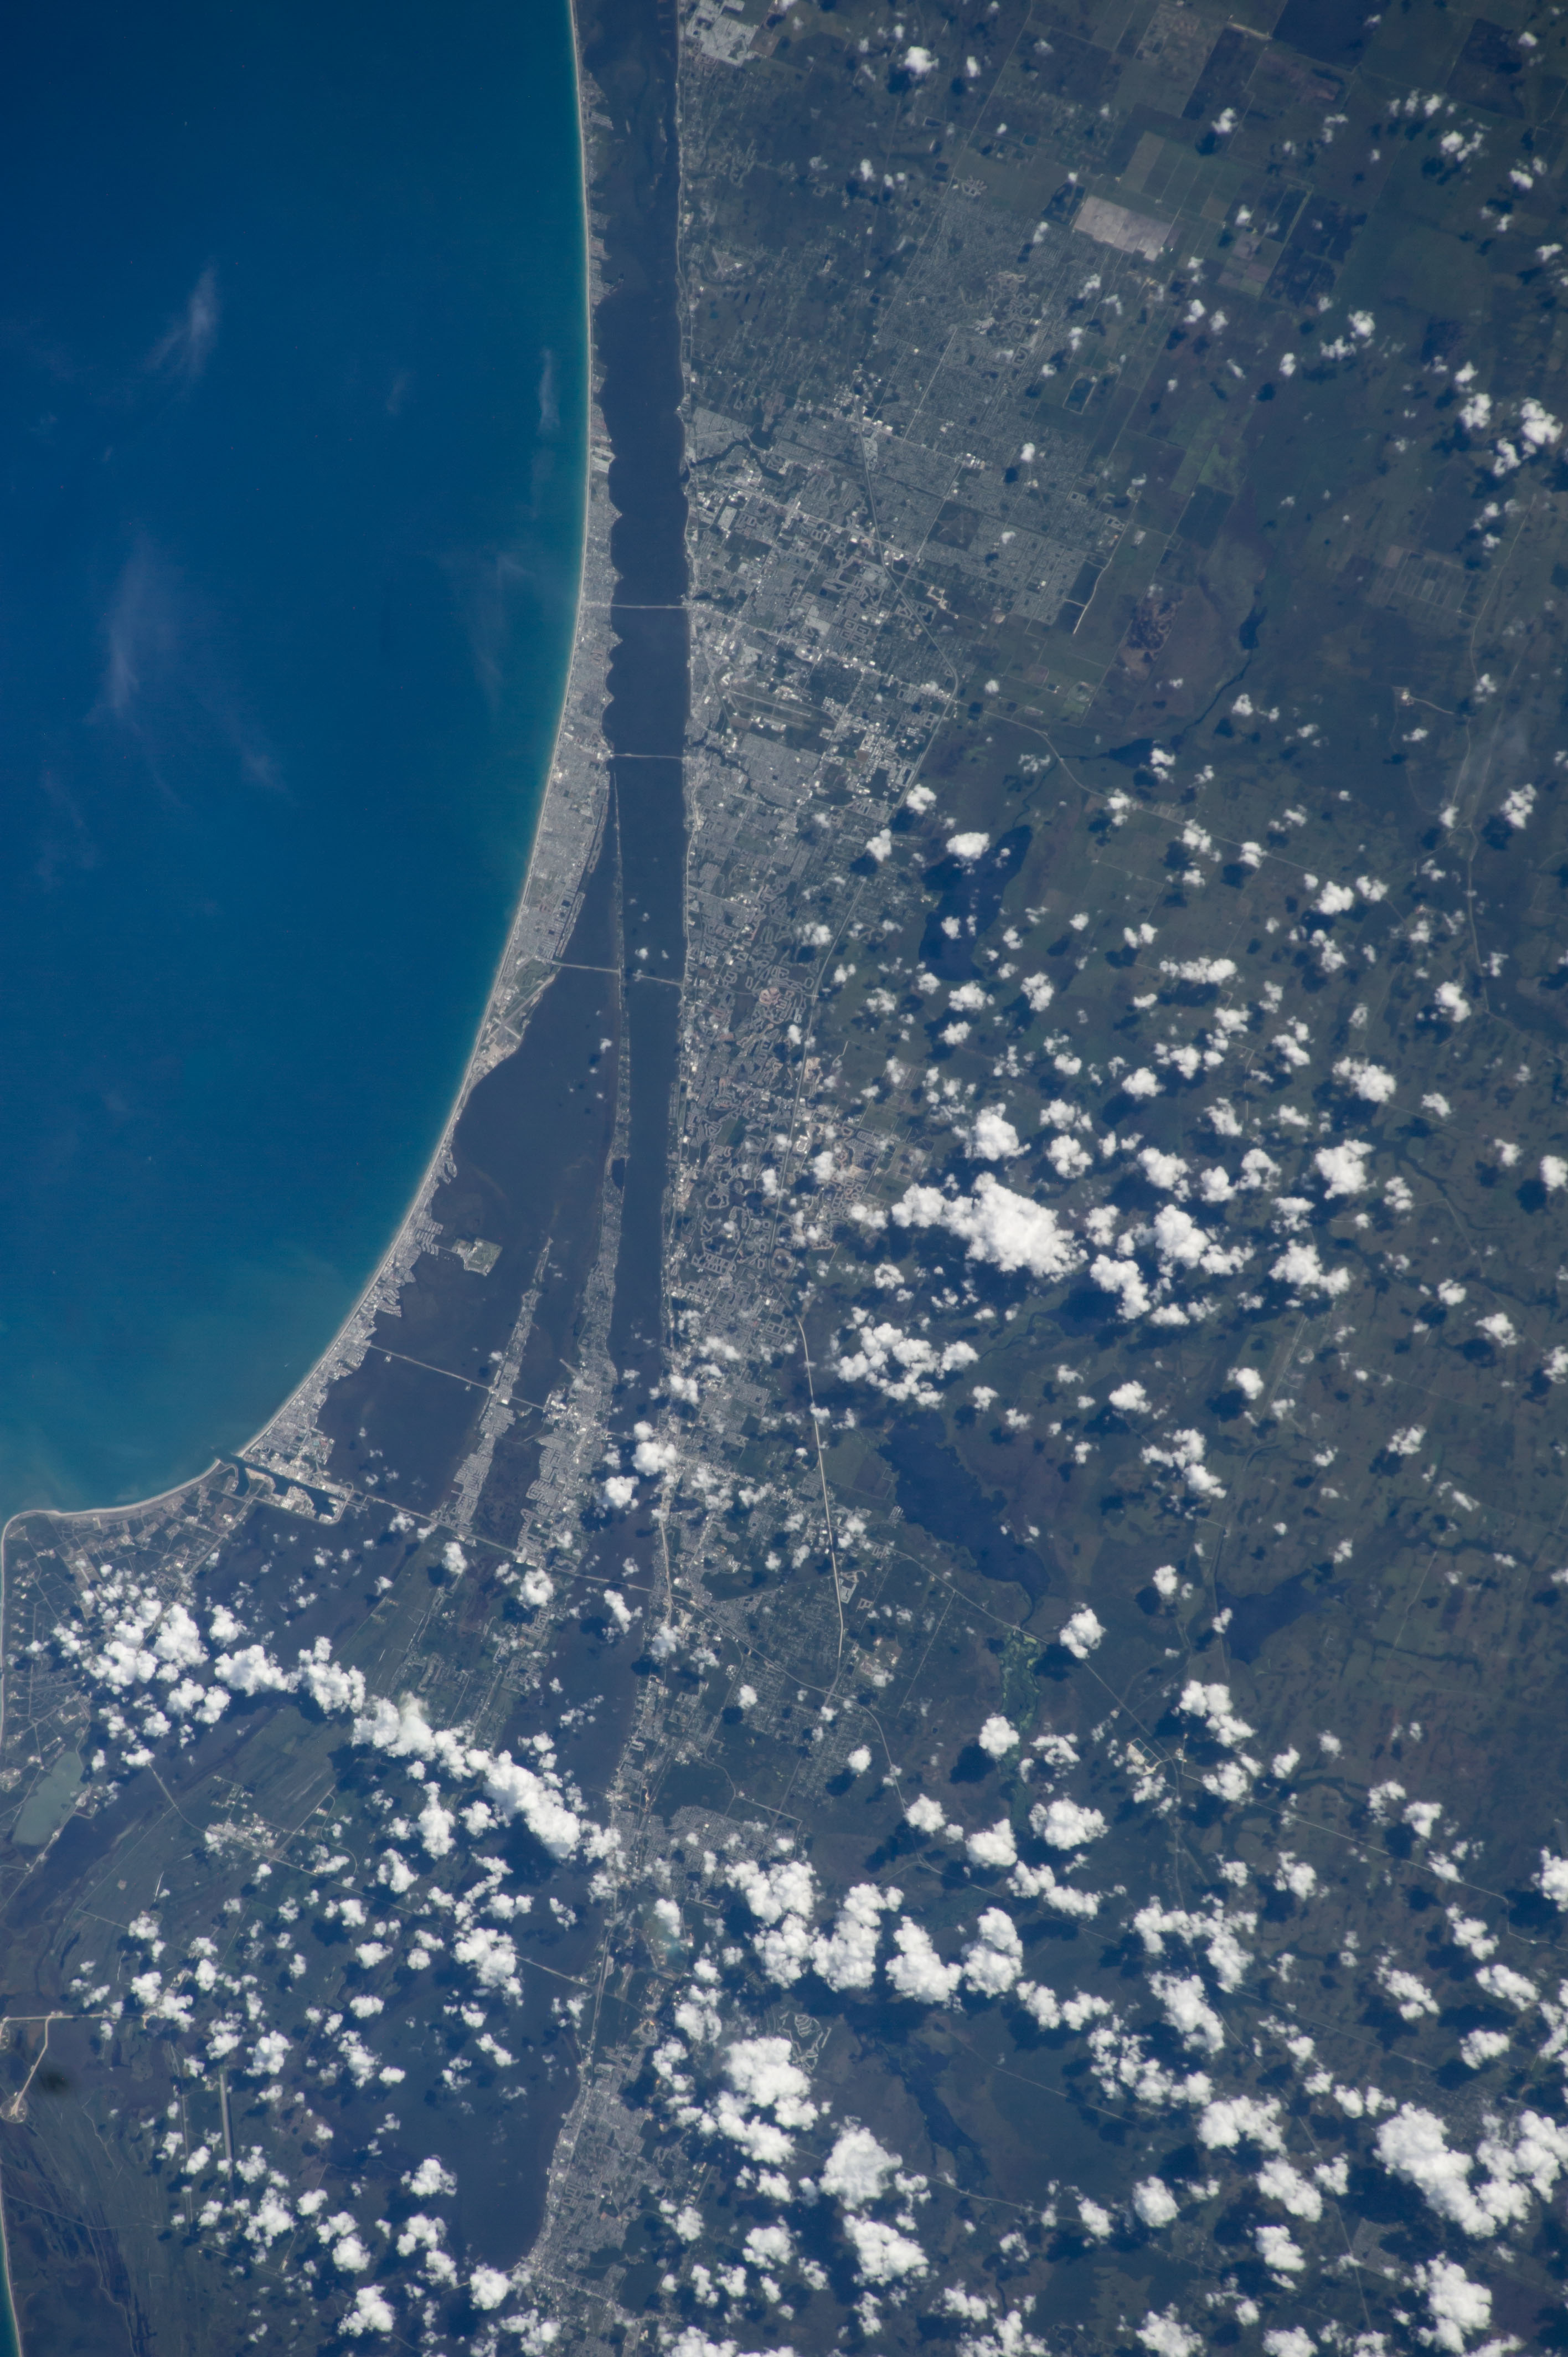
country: USA-FLORIDA
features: TITUSVILLE, INDIAN RIVER, KENNEDY SPACE CENTER, ATLANTIC OCEAN
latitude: 28.3
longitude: -80.7
